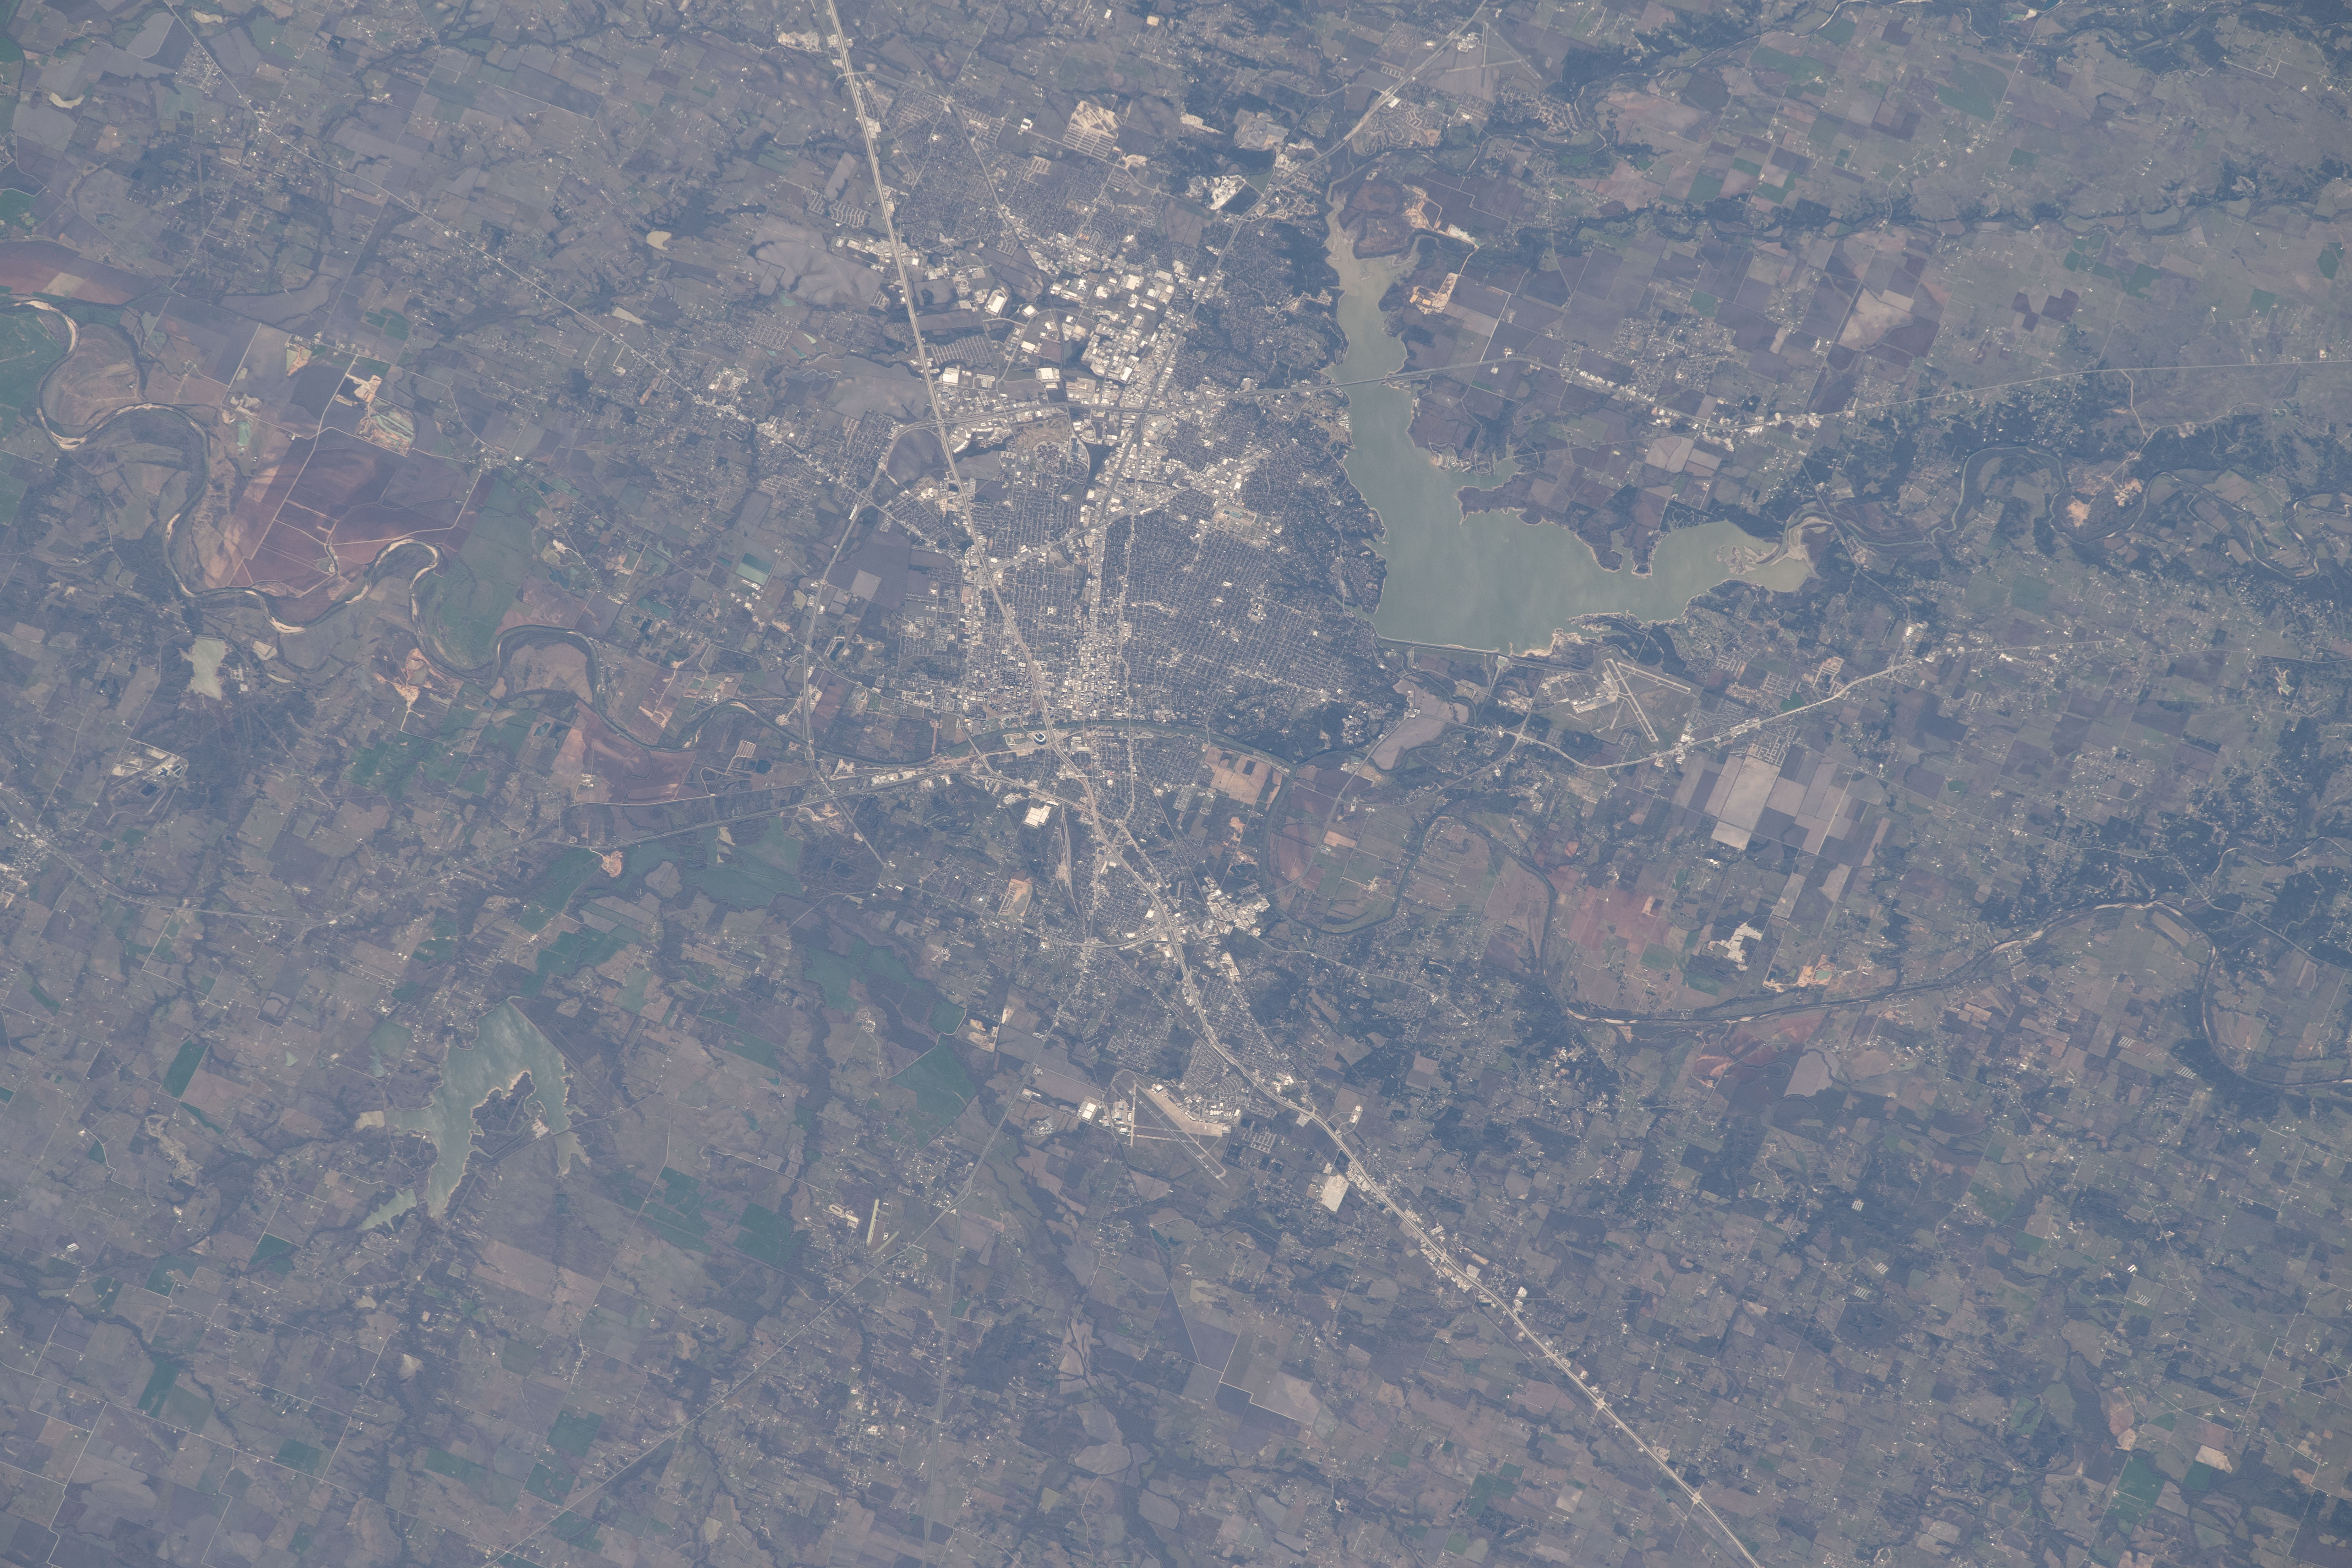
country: USA-TEXAS
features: BRAZOS RIVER, LAKE WACO, WACO
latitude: 31.6
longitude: -97.2
